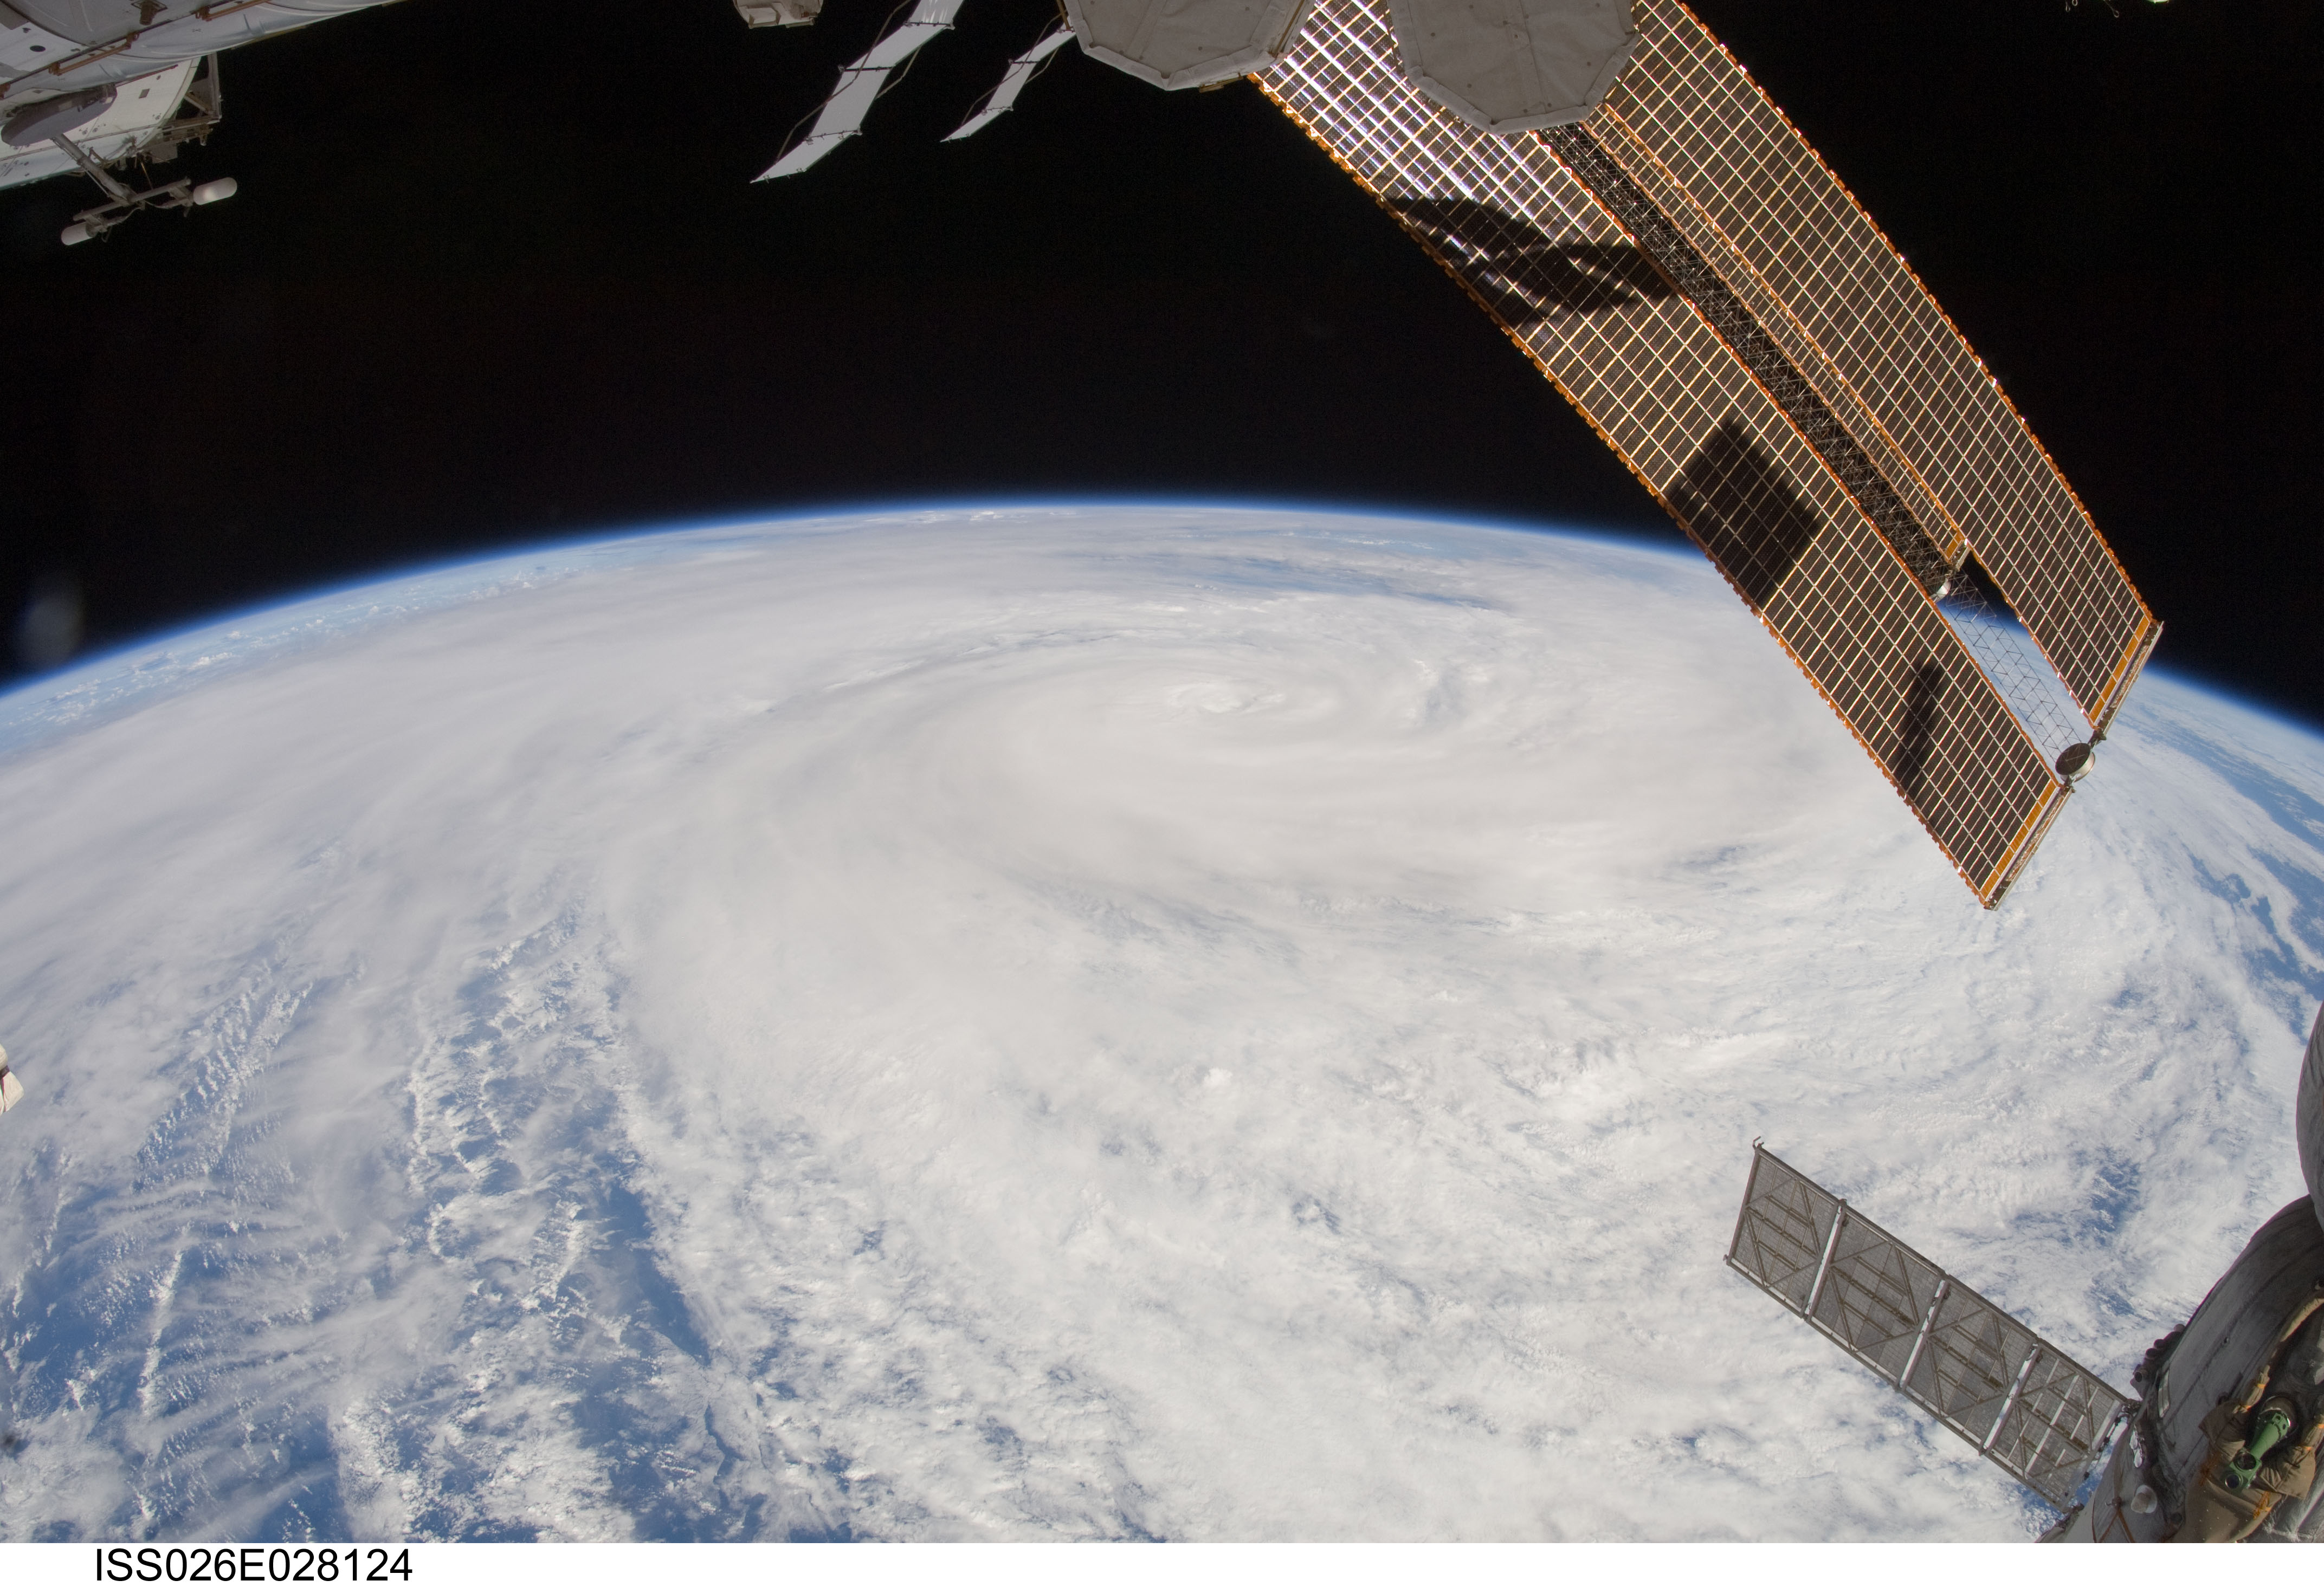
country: INDIAN OCEAN
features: PAN-TROPICAL CYCLONE DIANNE, ISS
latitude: -22.5
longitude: 107.5
